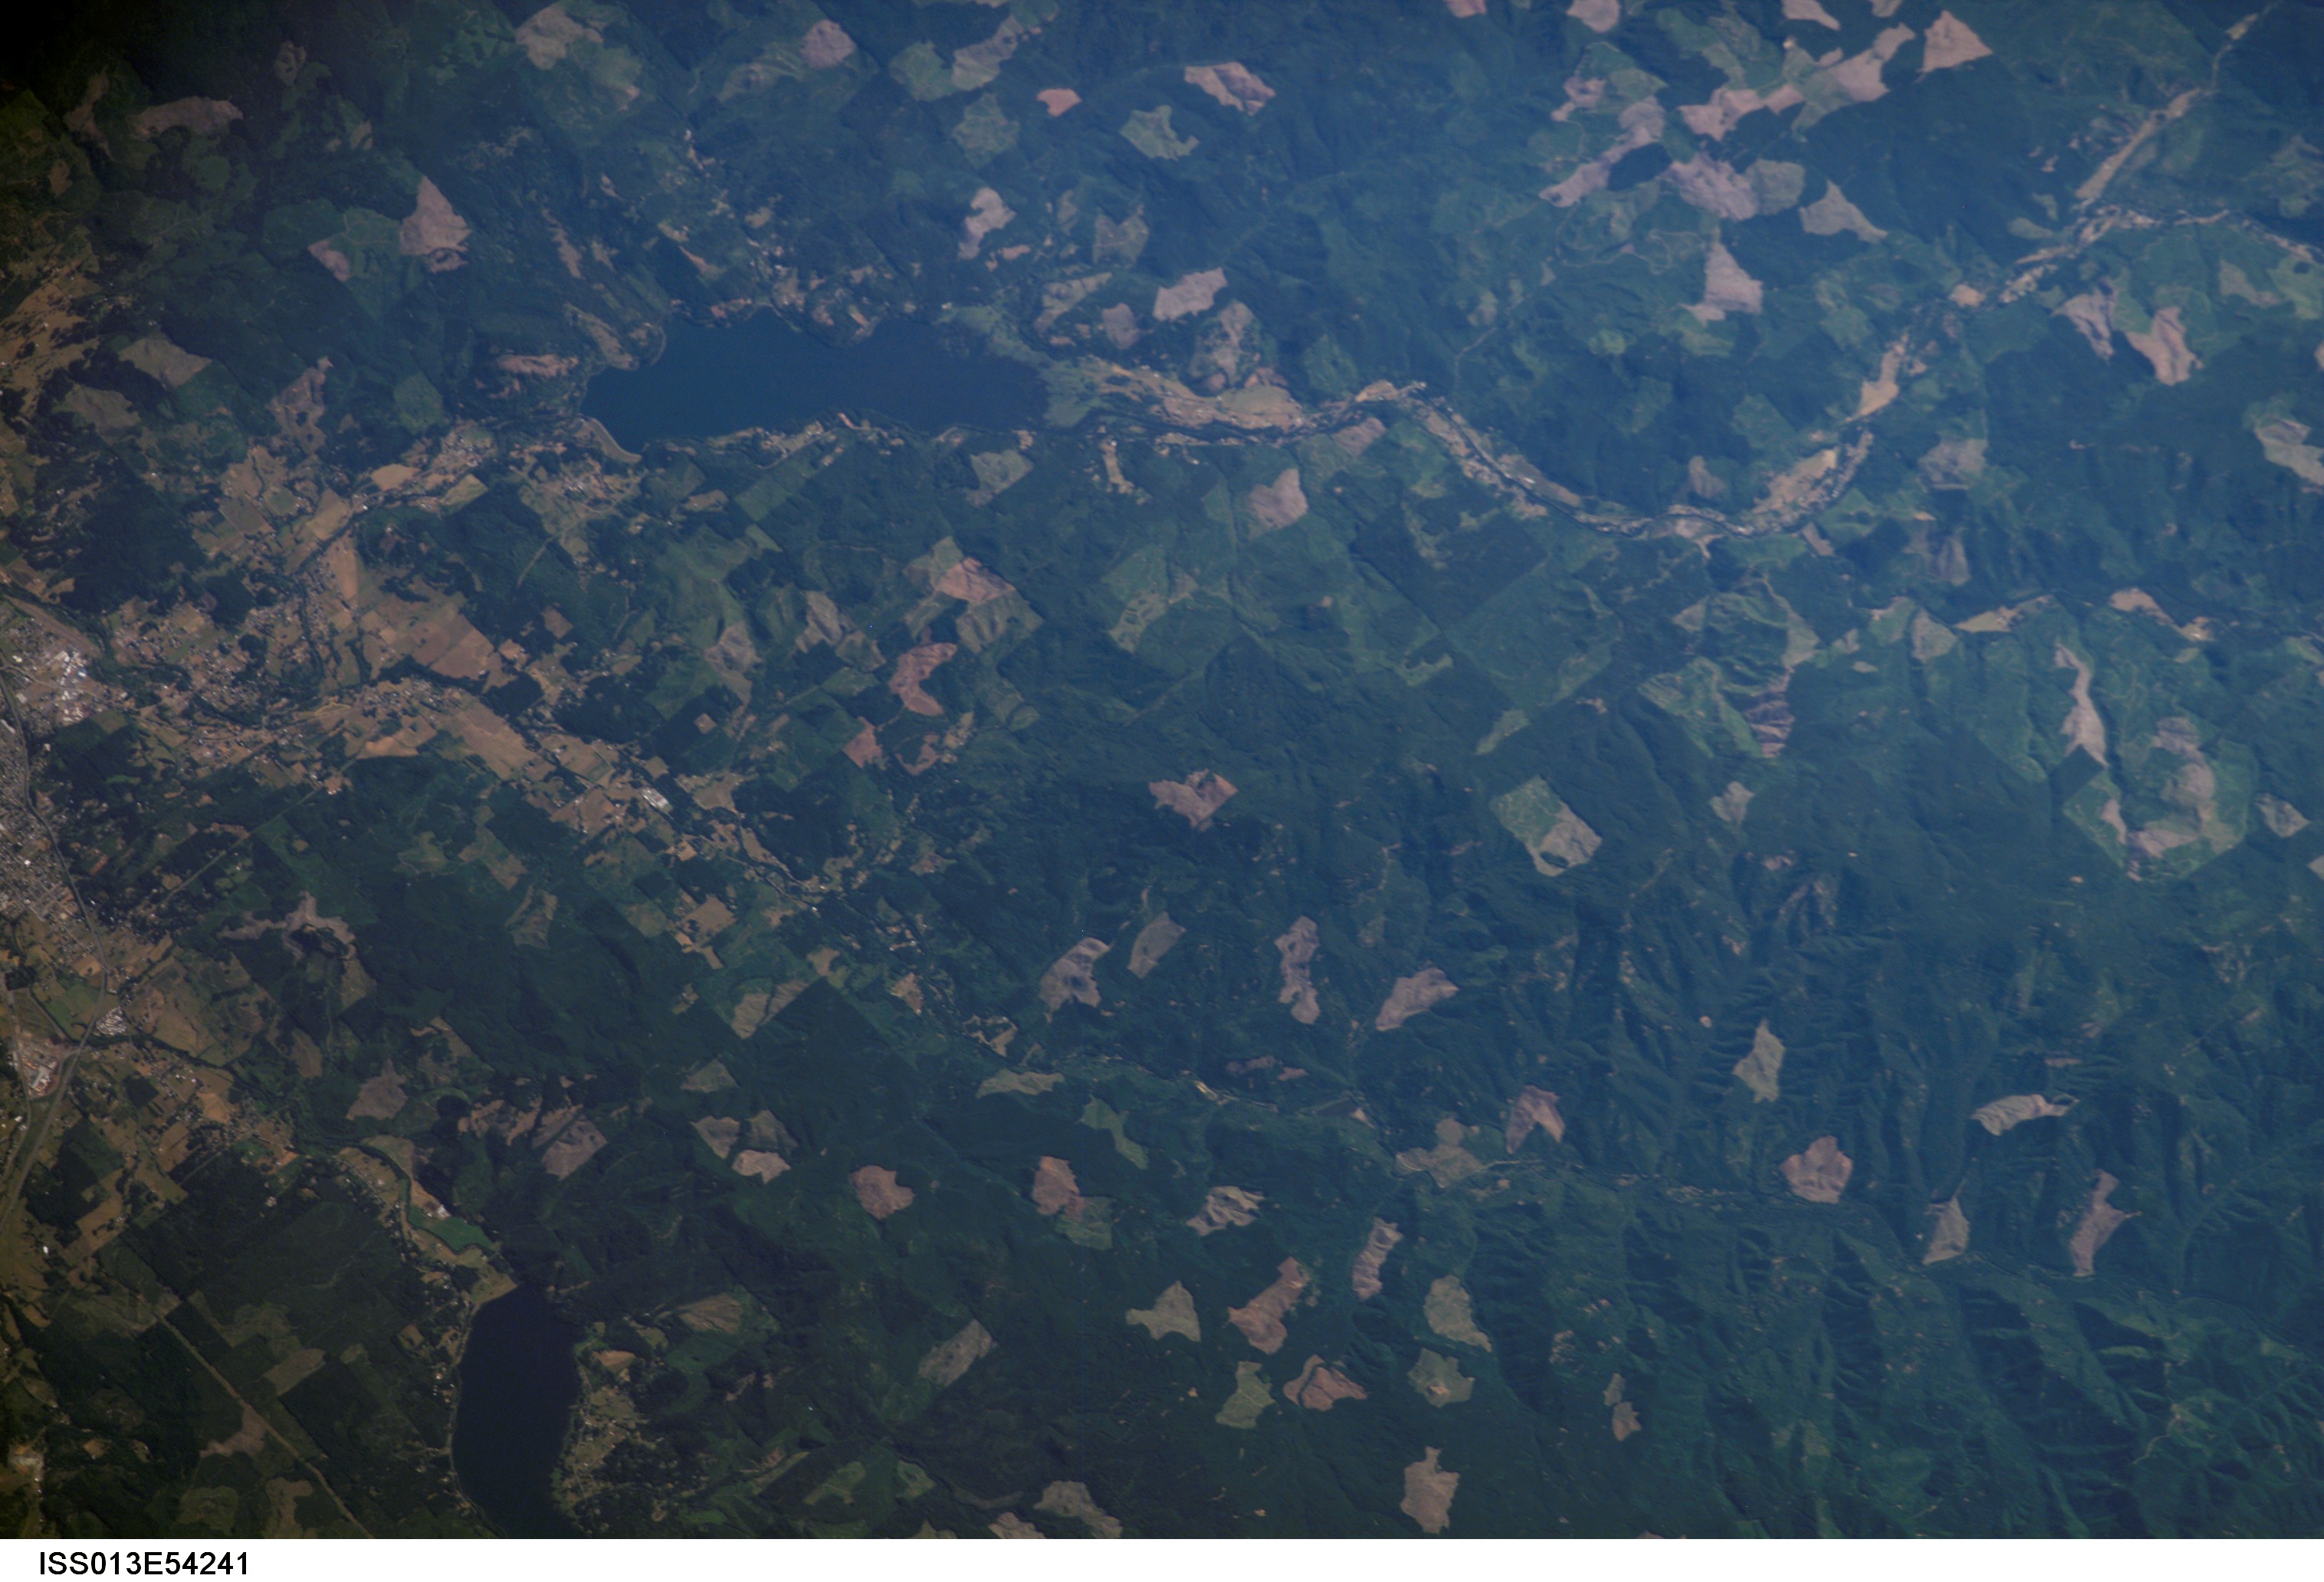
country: USA-OREGON
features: COTTAGE GROVE, DORENA LAKE
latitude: 43.7
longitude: -122.9
